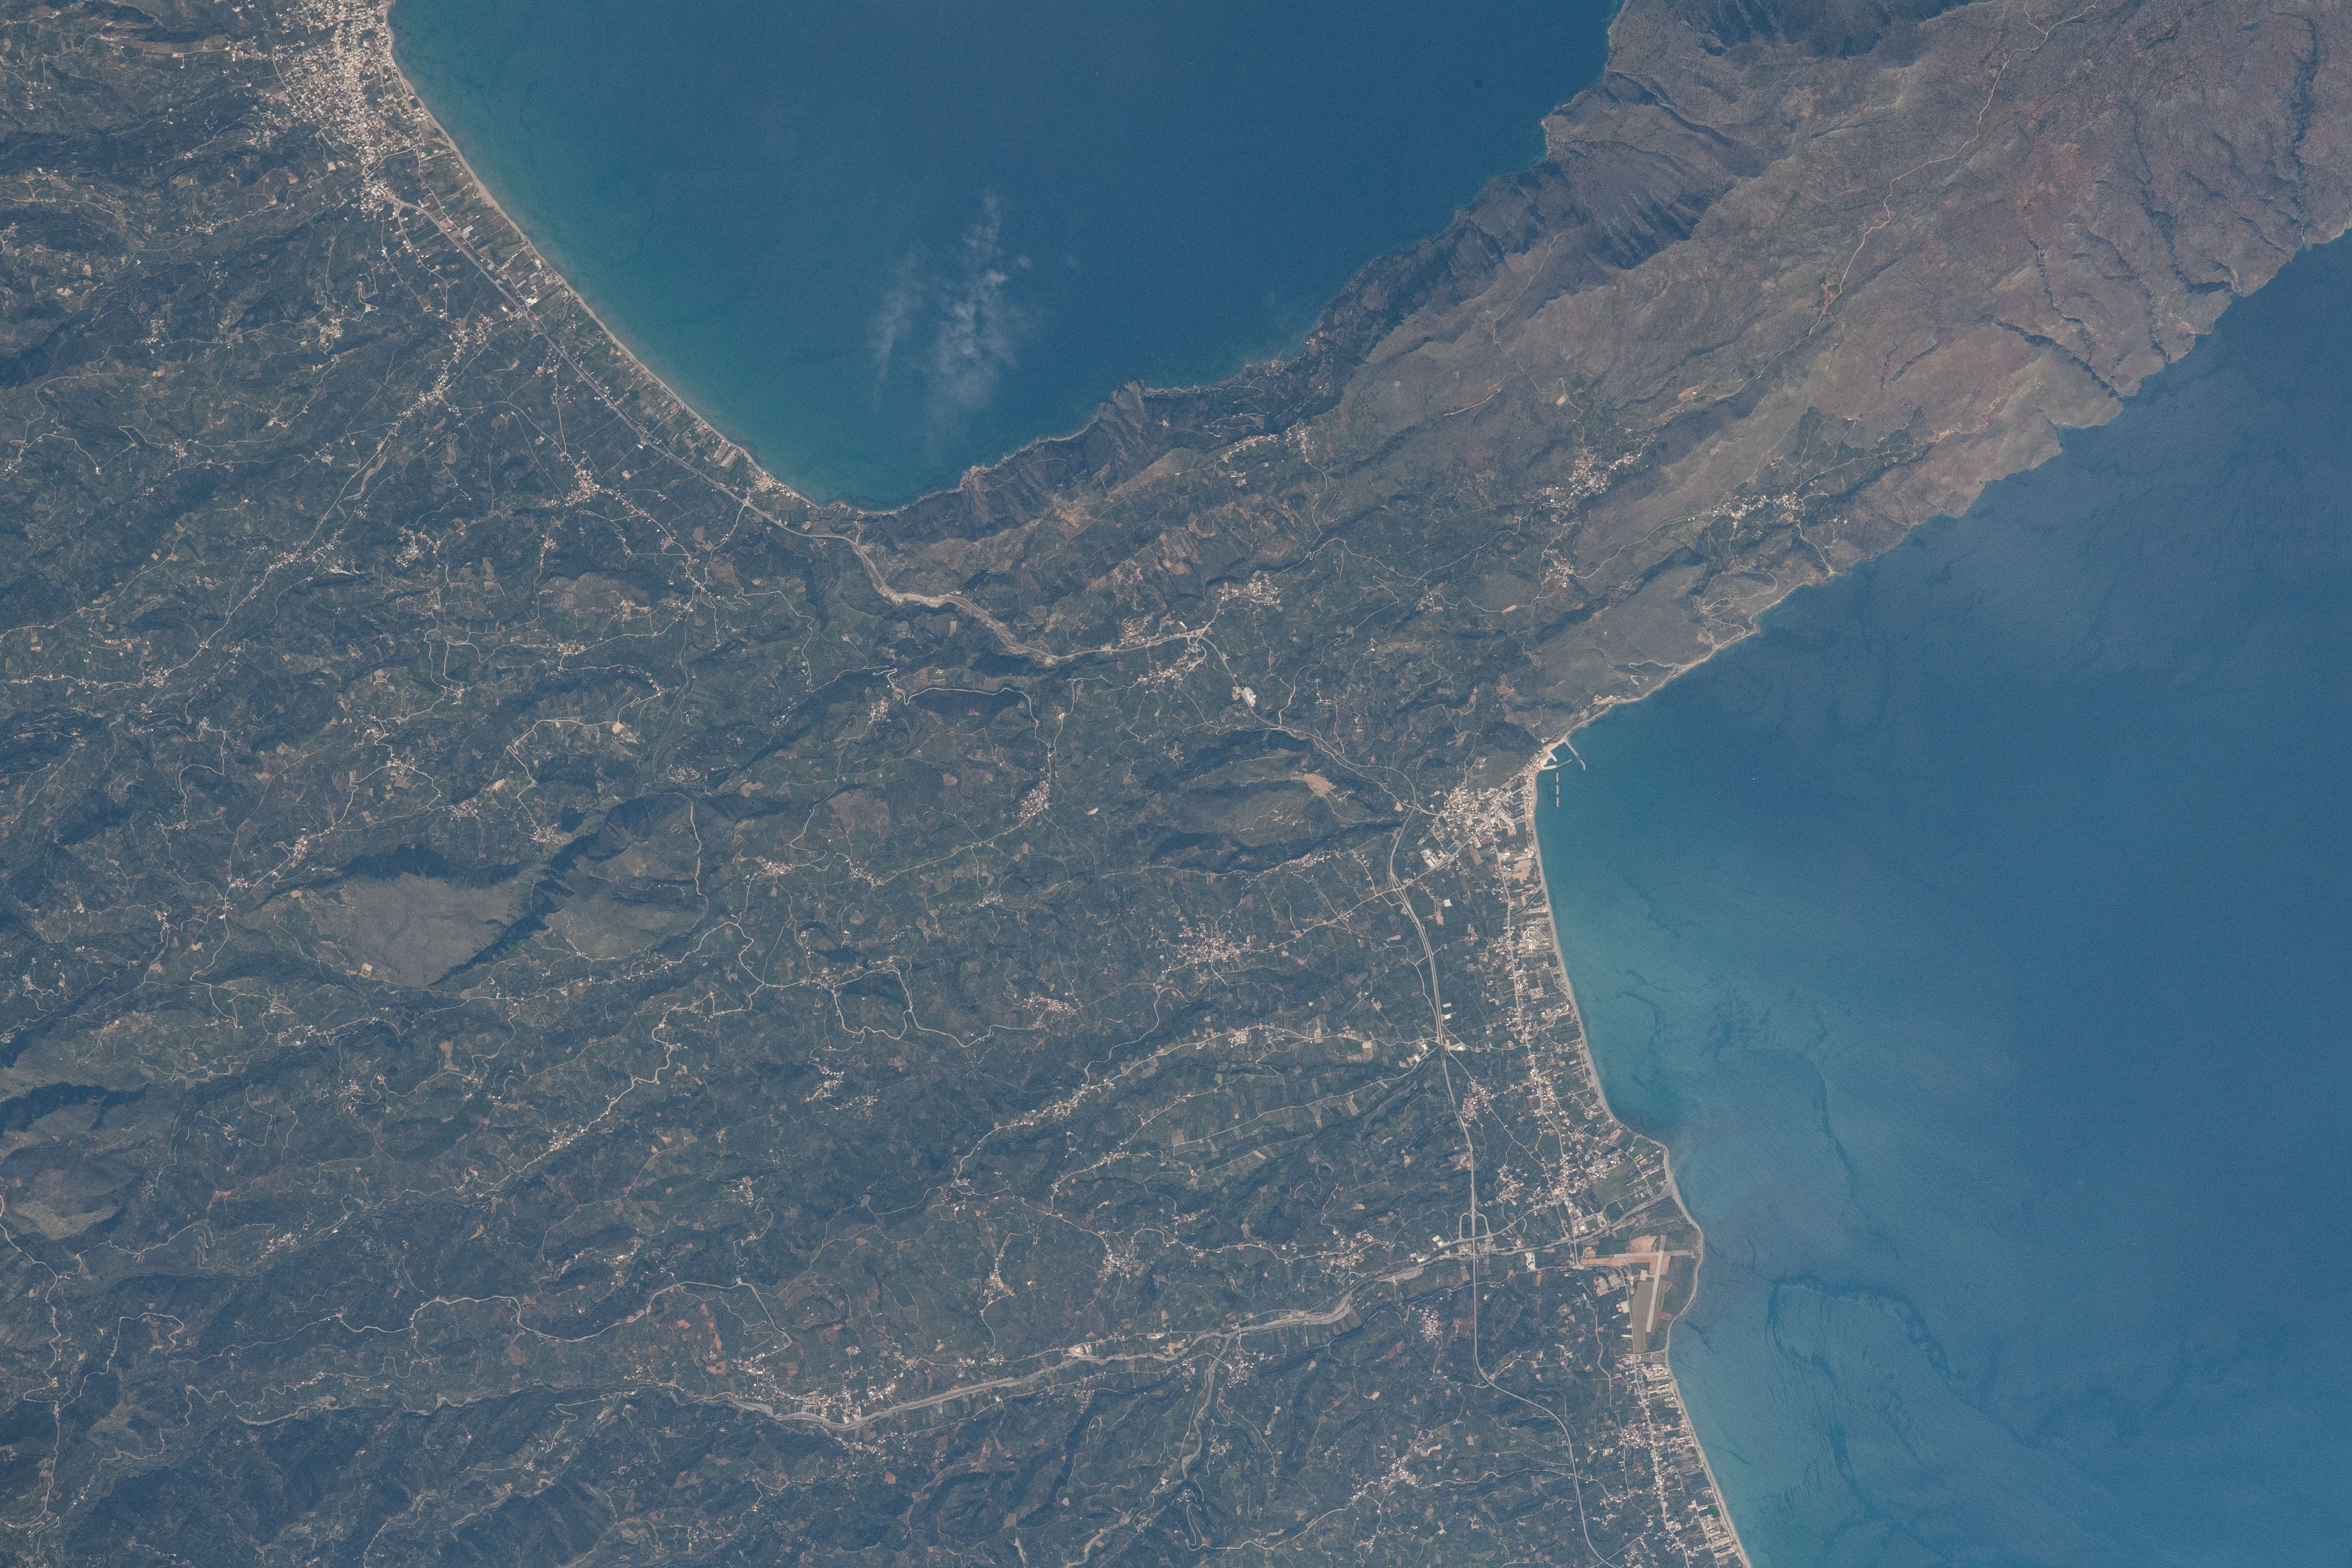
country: CRETE
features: KOLYMVARI, AYIOS LOANNIS, SPILIA
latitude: 35.5
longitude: 23.6
